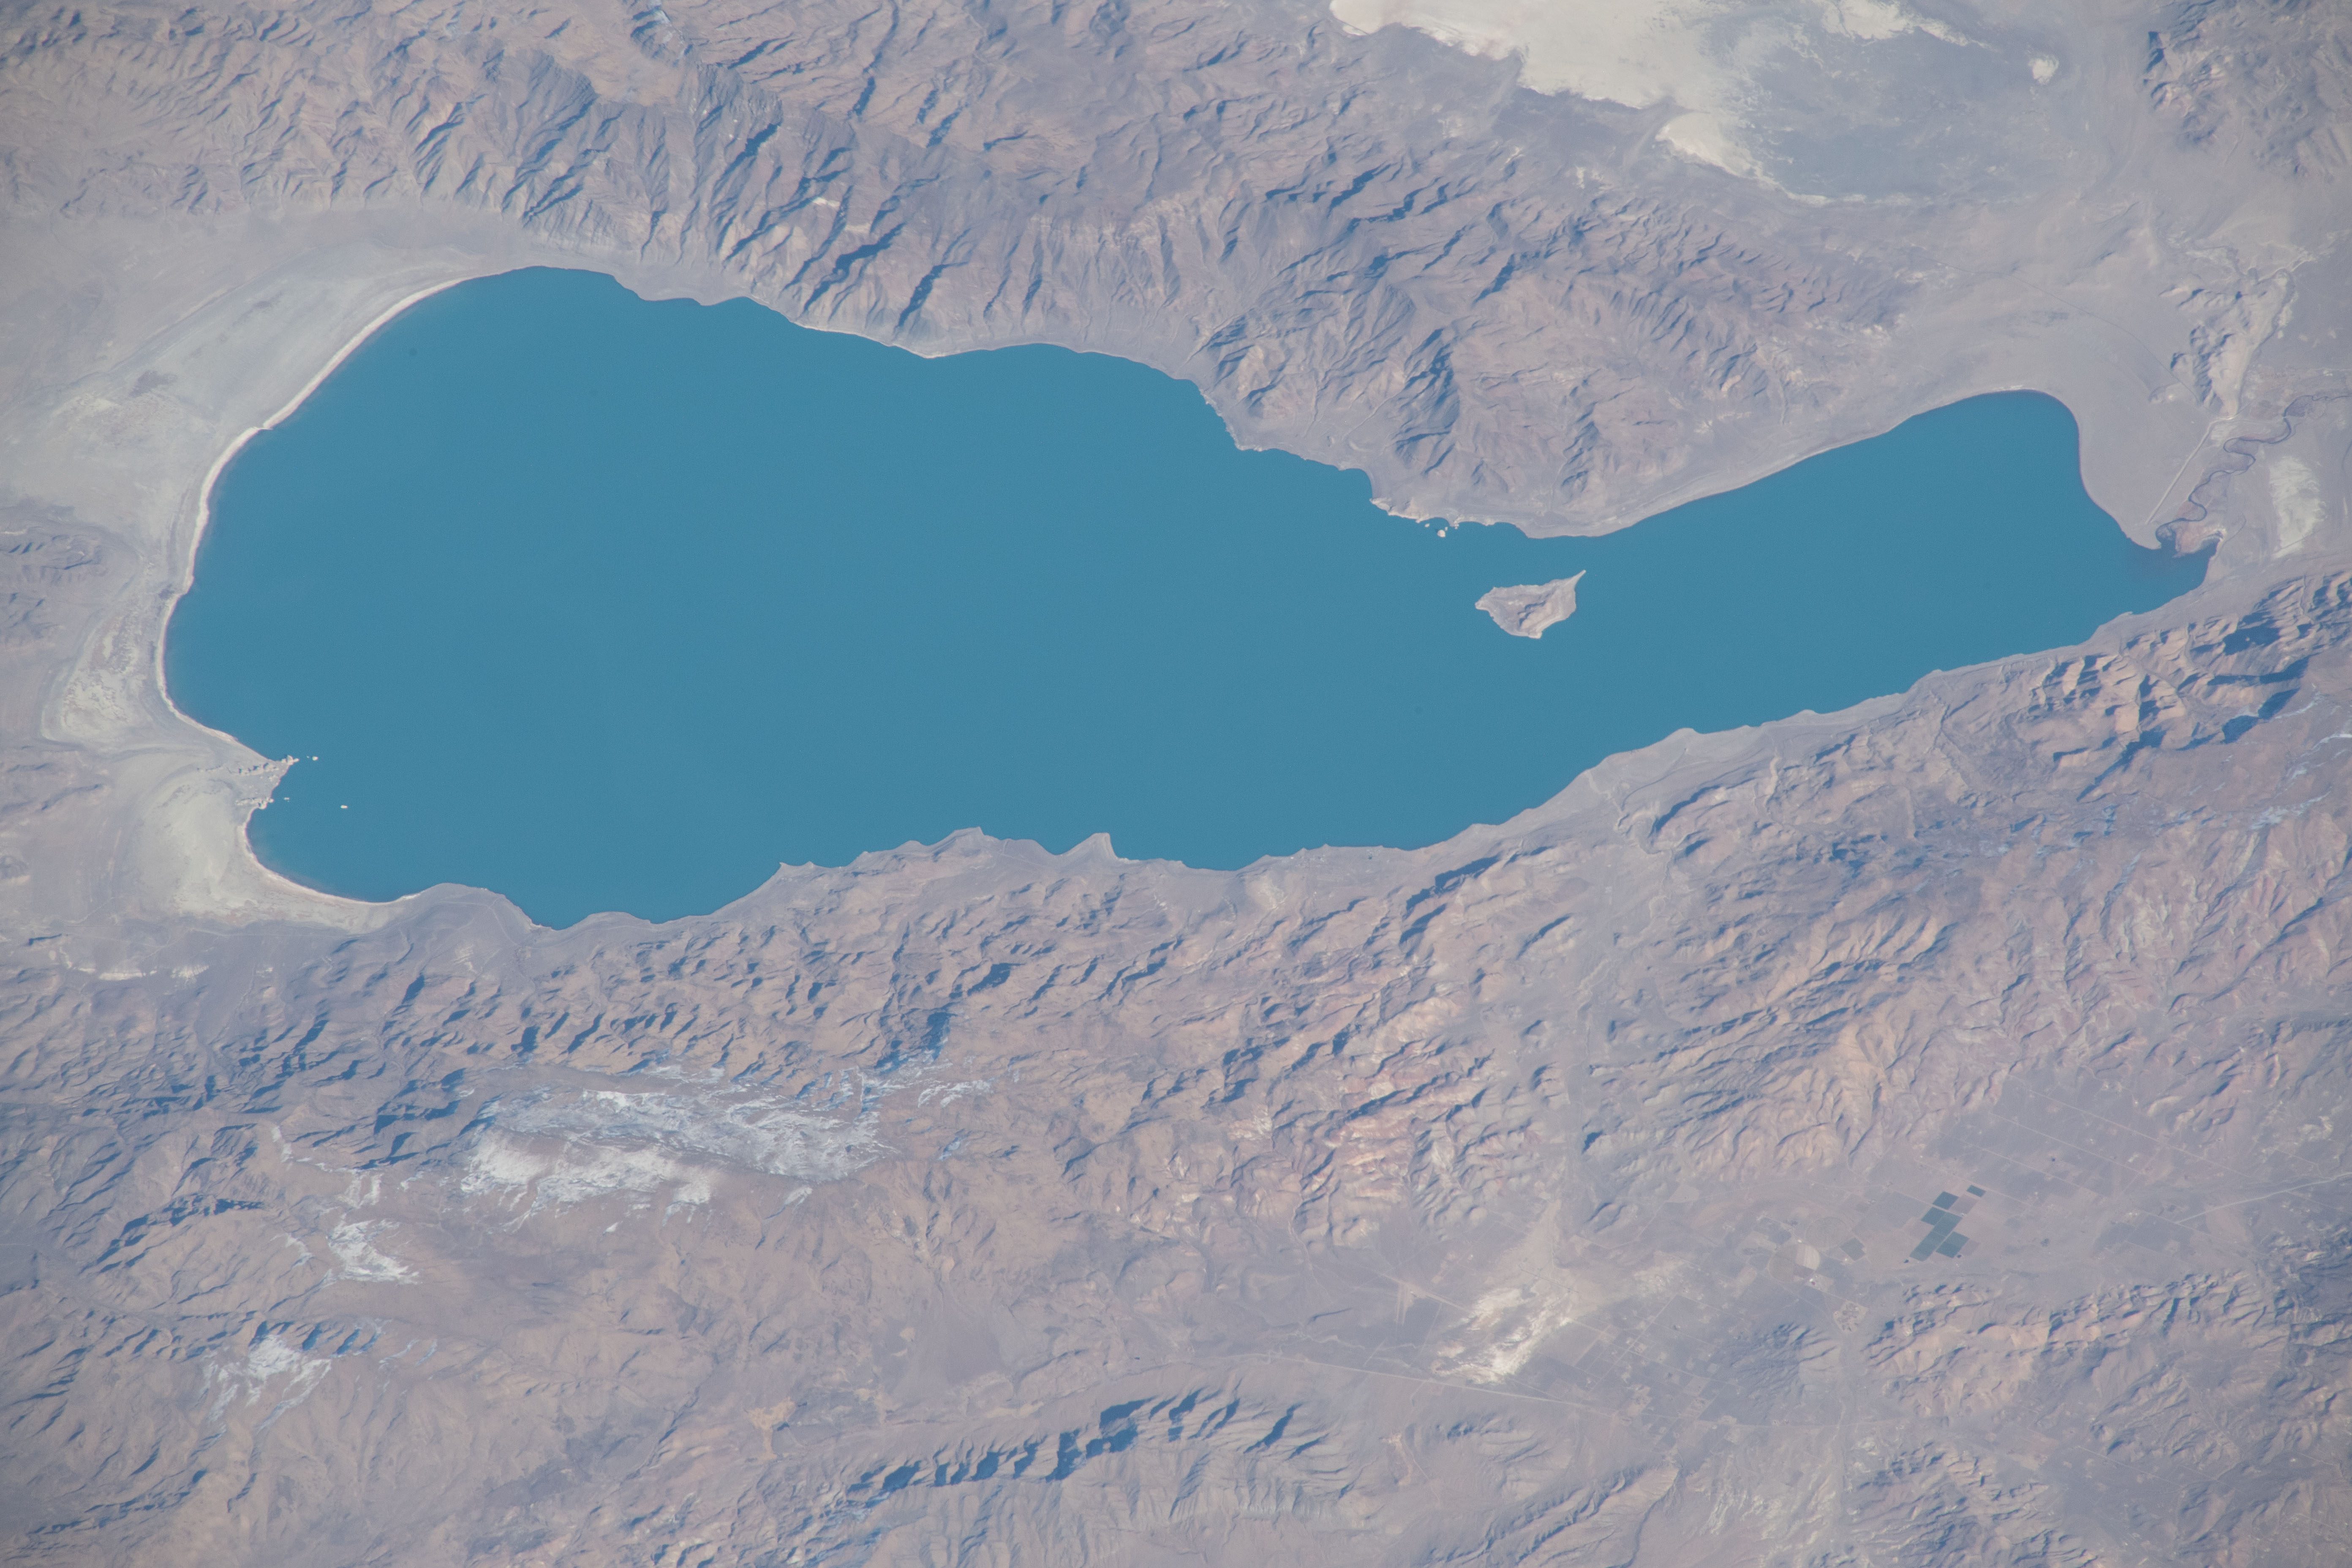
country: USA-NEVADA
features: PYRAMID LAKE, ANAHO ISLAND NATIONAL WILDLIFE REFUGE, LAKE RANGE
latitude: 40.0
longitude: -119.5
